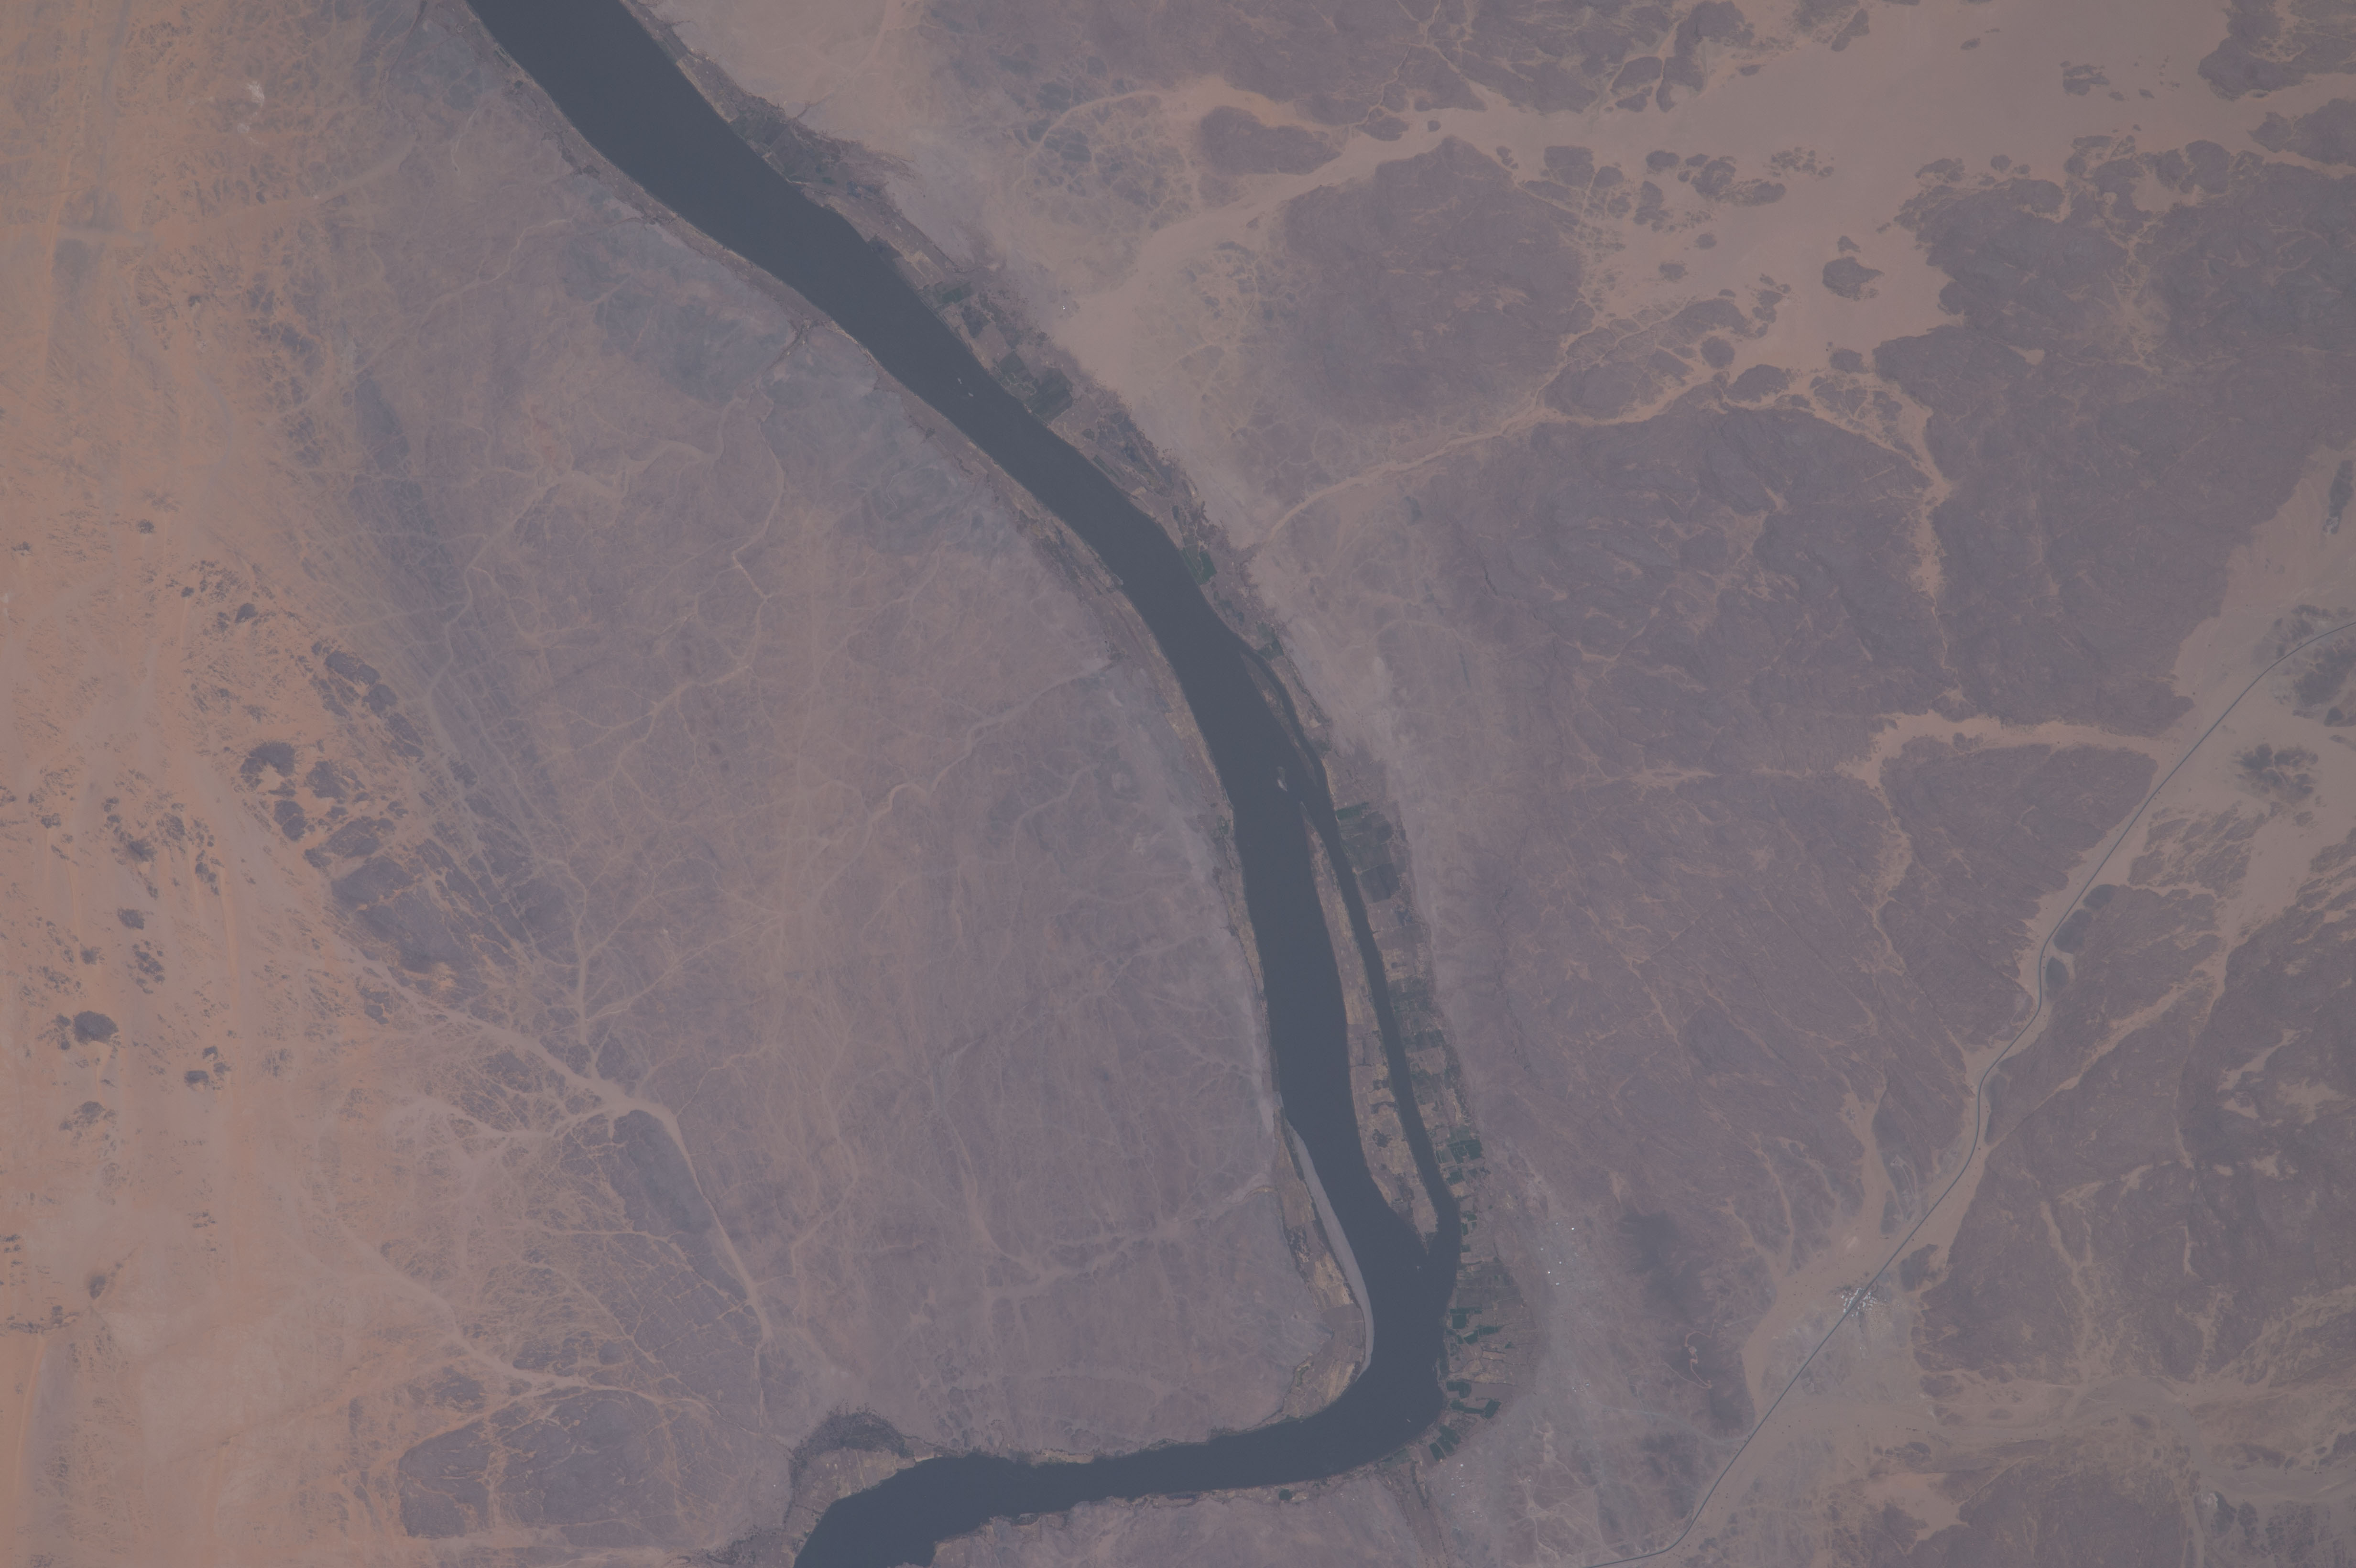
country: SUDAN
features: NUBIAN DESERT, NILE RIVER, NORTHERN
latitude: 21.1
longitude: 30.7
